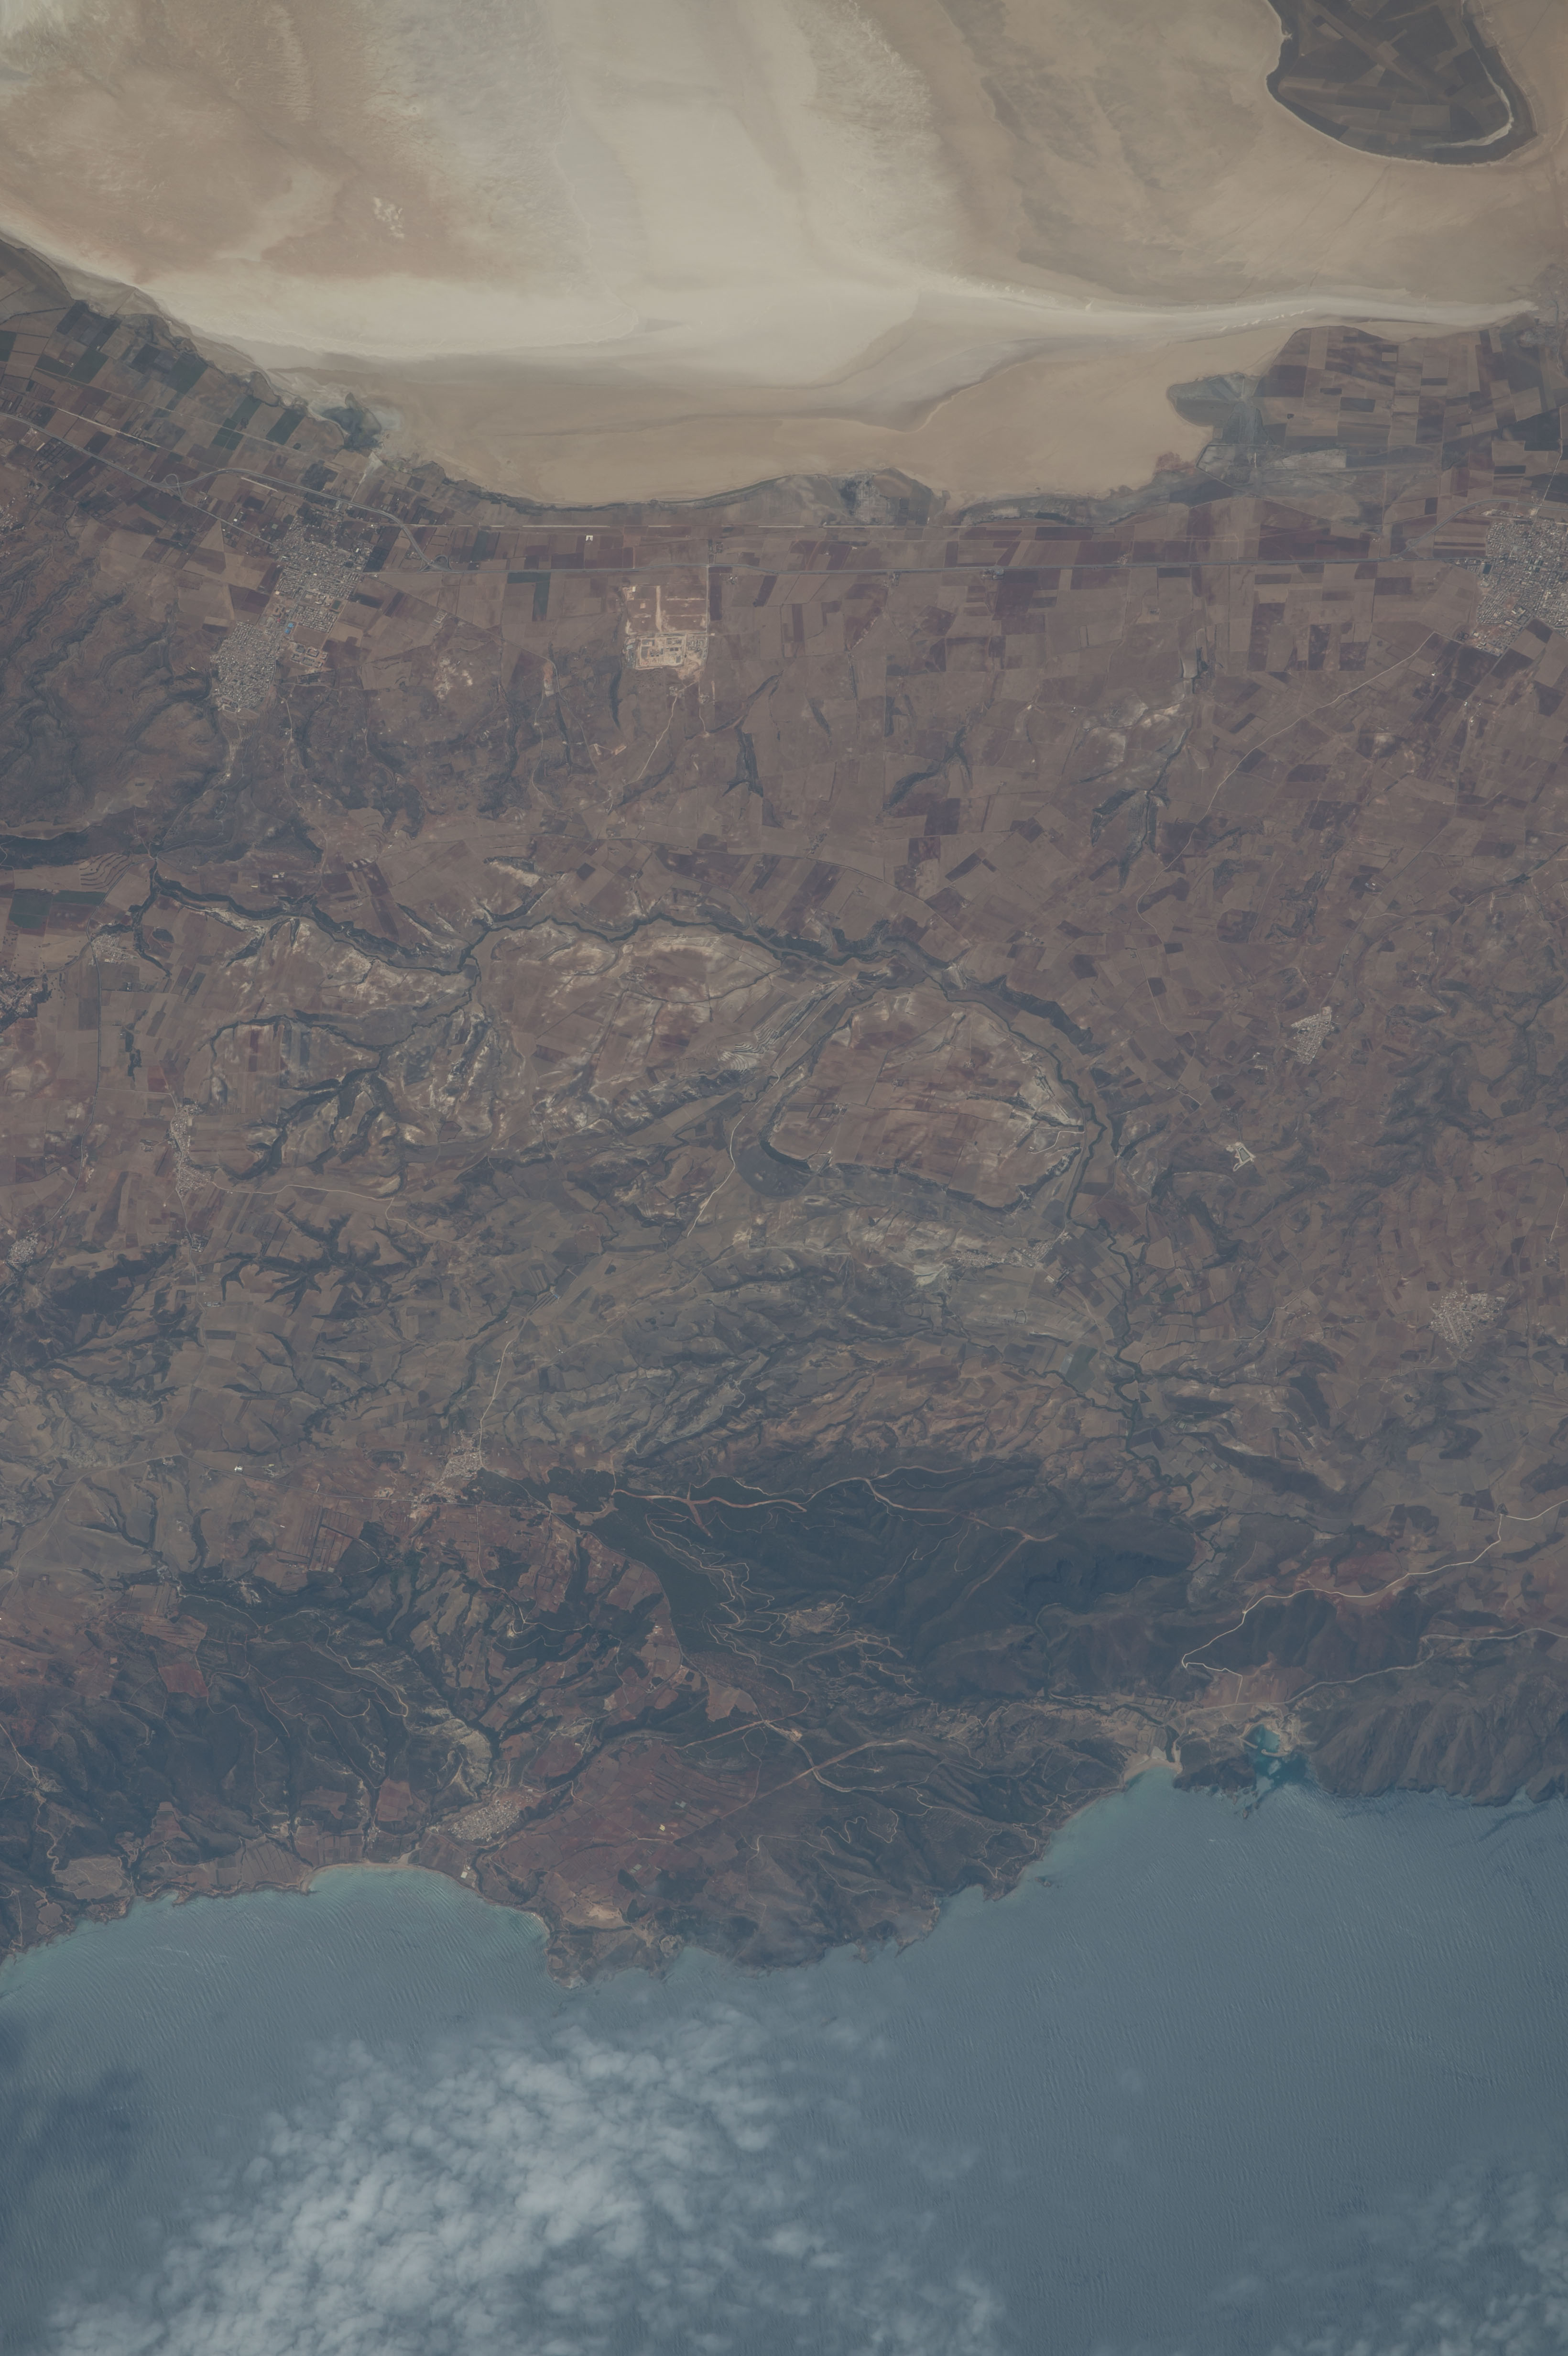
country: ALGERIA
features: ALBORAN SEA, MEDITERRANEAN SEA, SEBKHA OF ORAN LAKE, ATLAS TELLIEN MOUNTAINS
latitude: 35.6
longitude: -1.0
